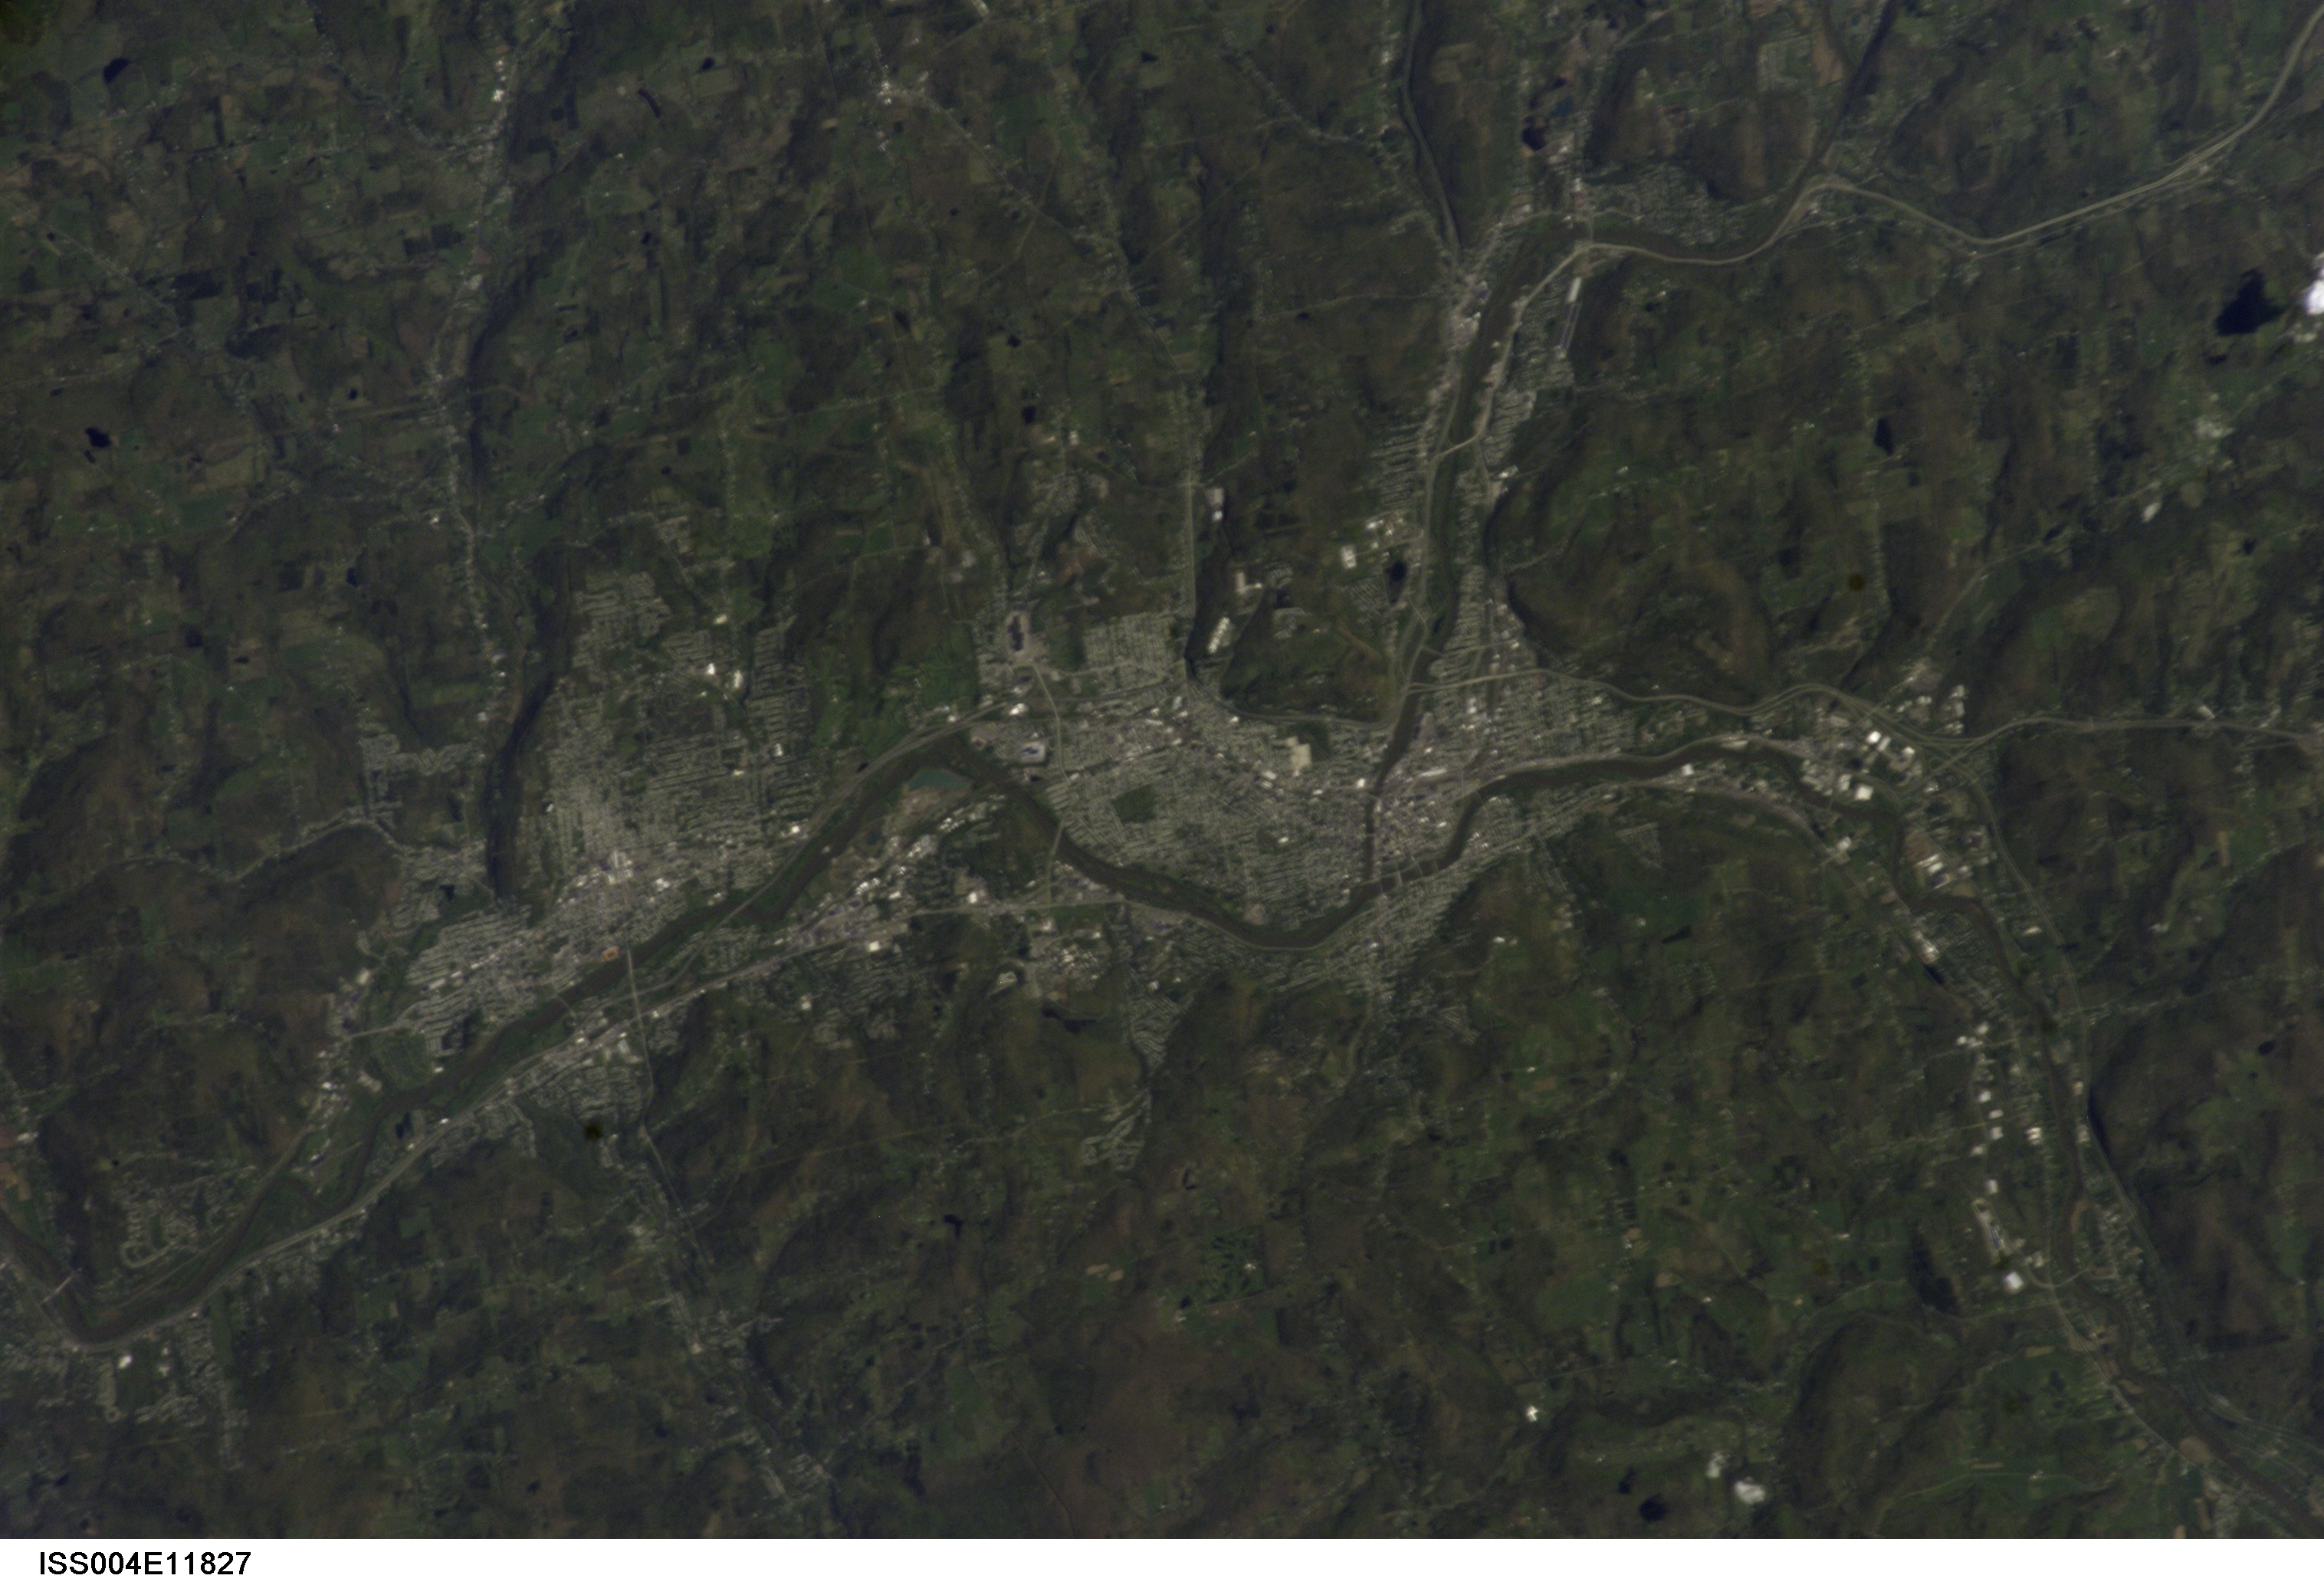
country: USA-NEW YORK
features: BINGHAMTON, SUSQUEHANNA R
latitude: 42.0
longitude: -76.0
